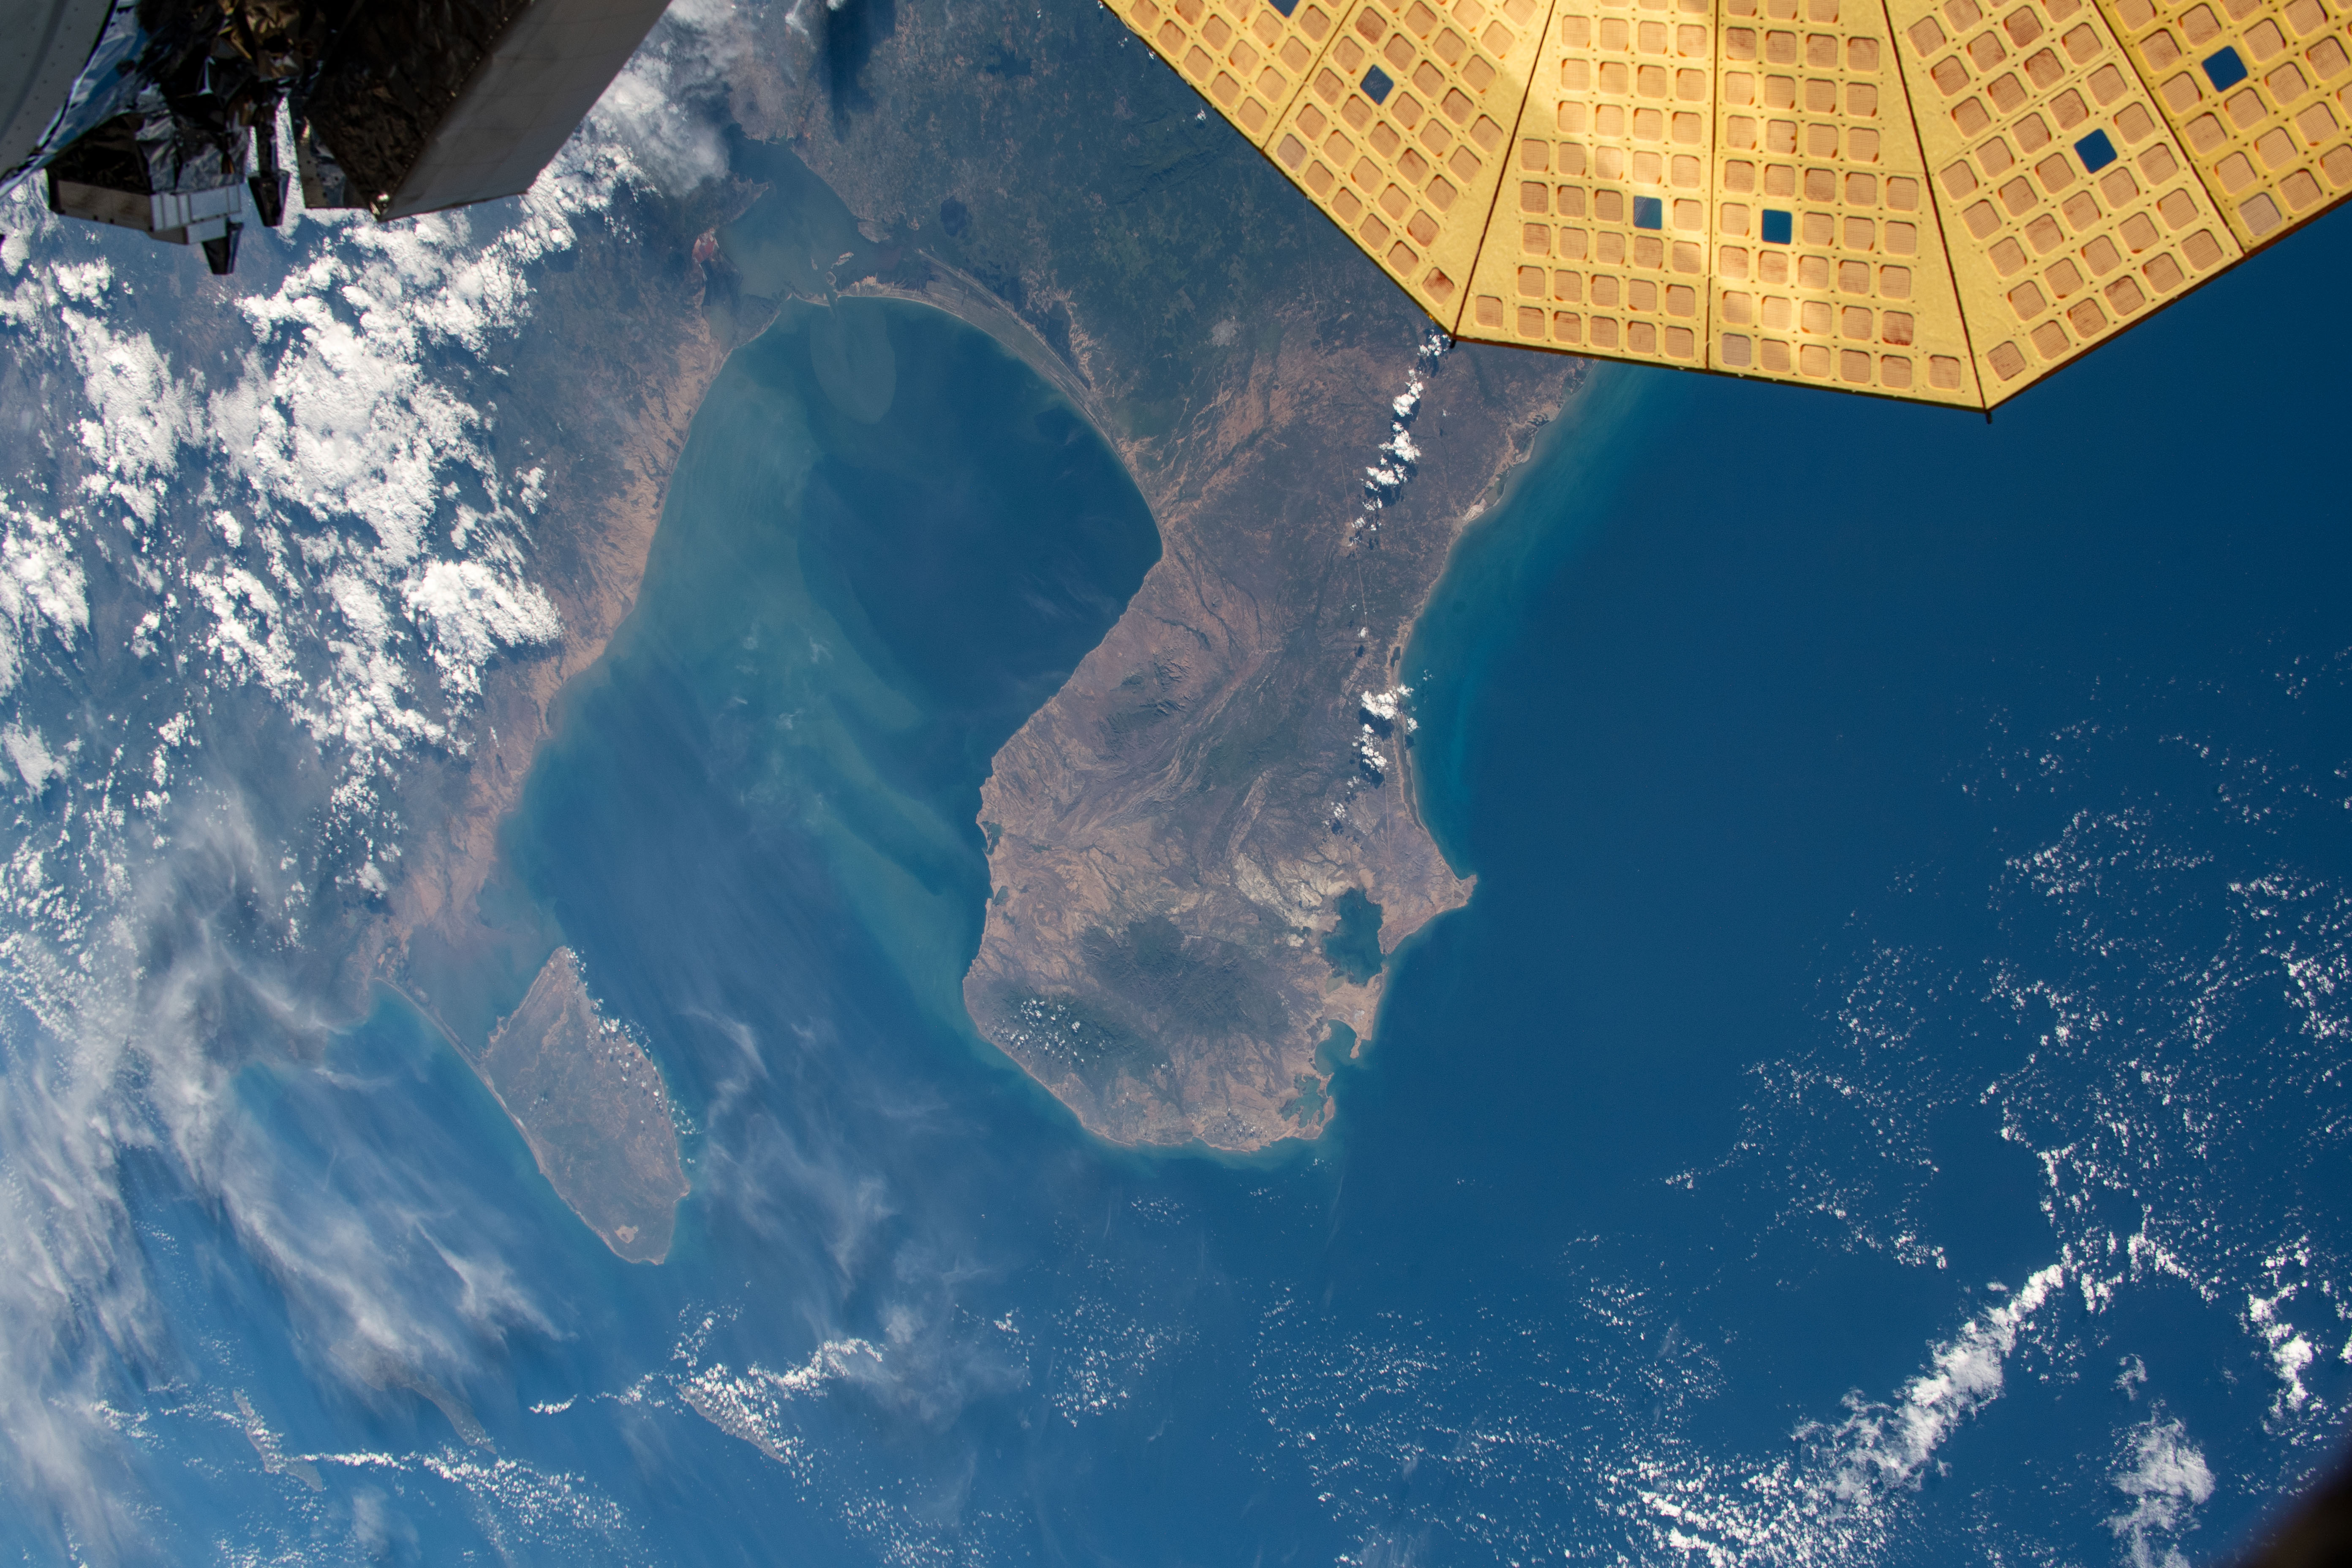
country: COLOMBIA
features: GULF OF VENEZUELA, MACUIRA NATIONAL PARK
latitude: 12.0
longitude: -72.0
